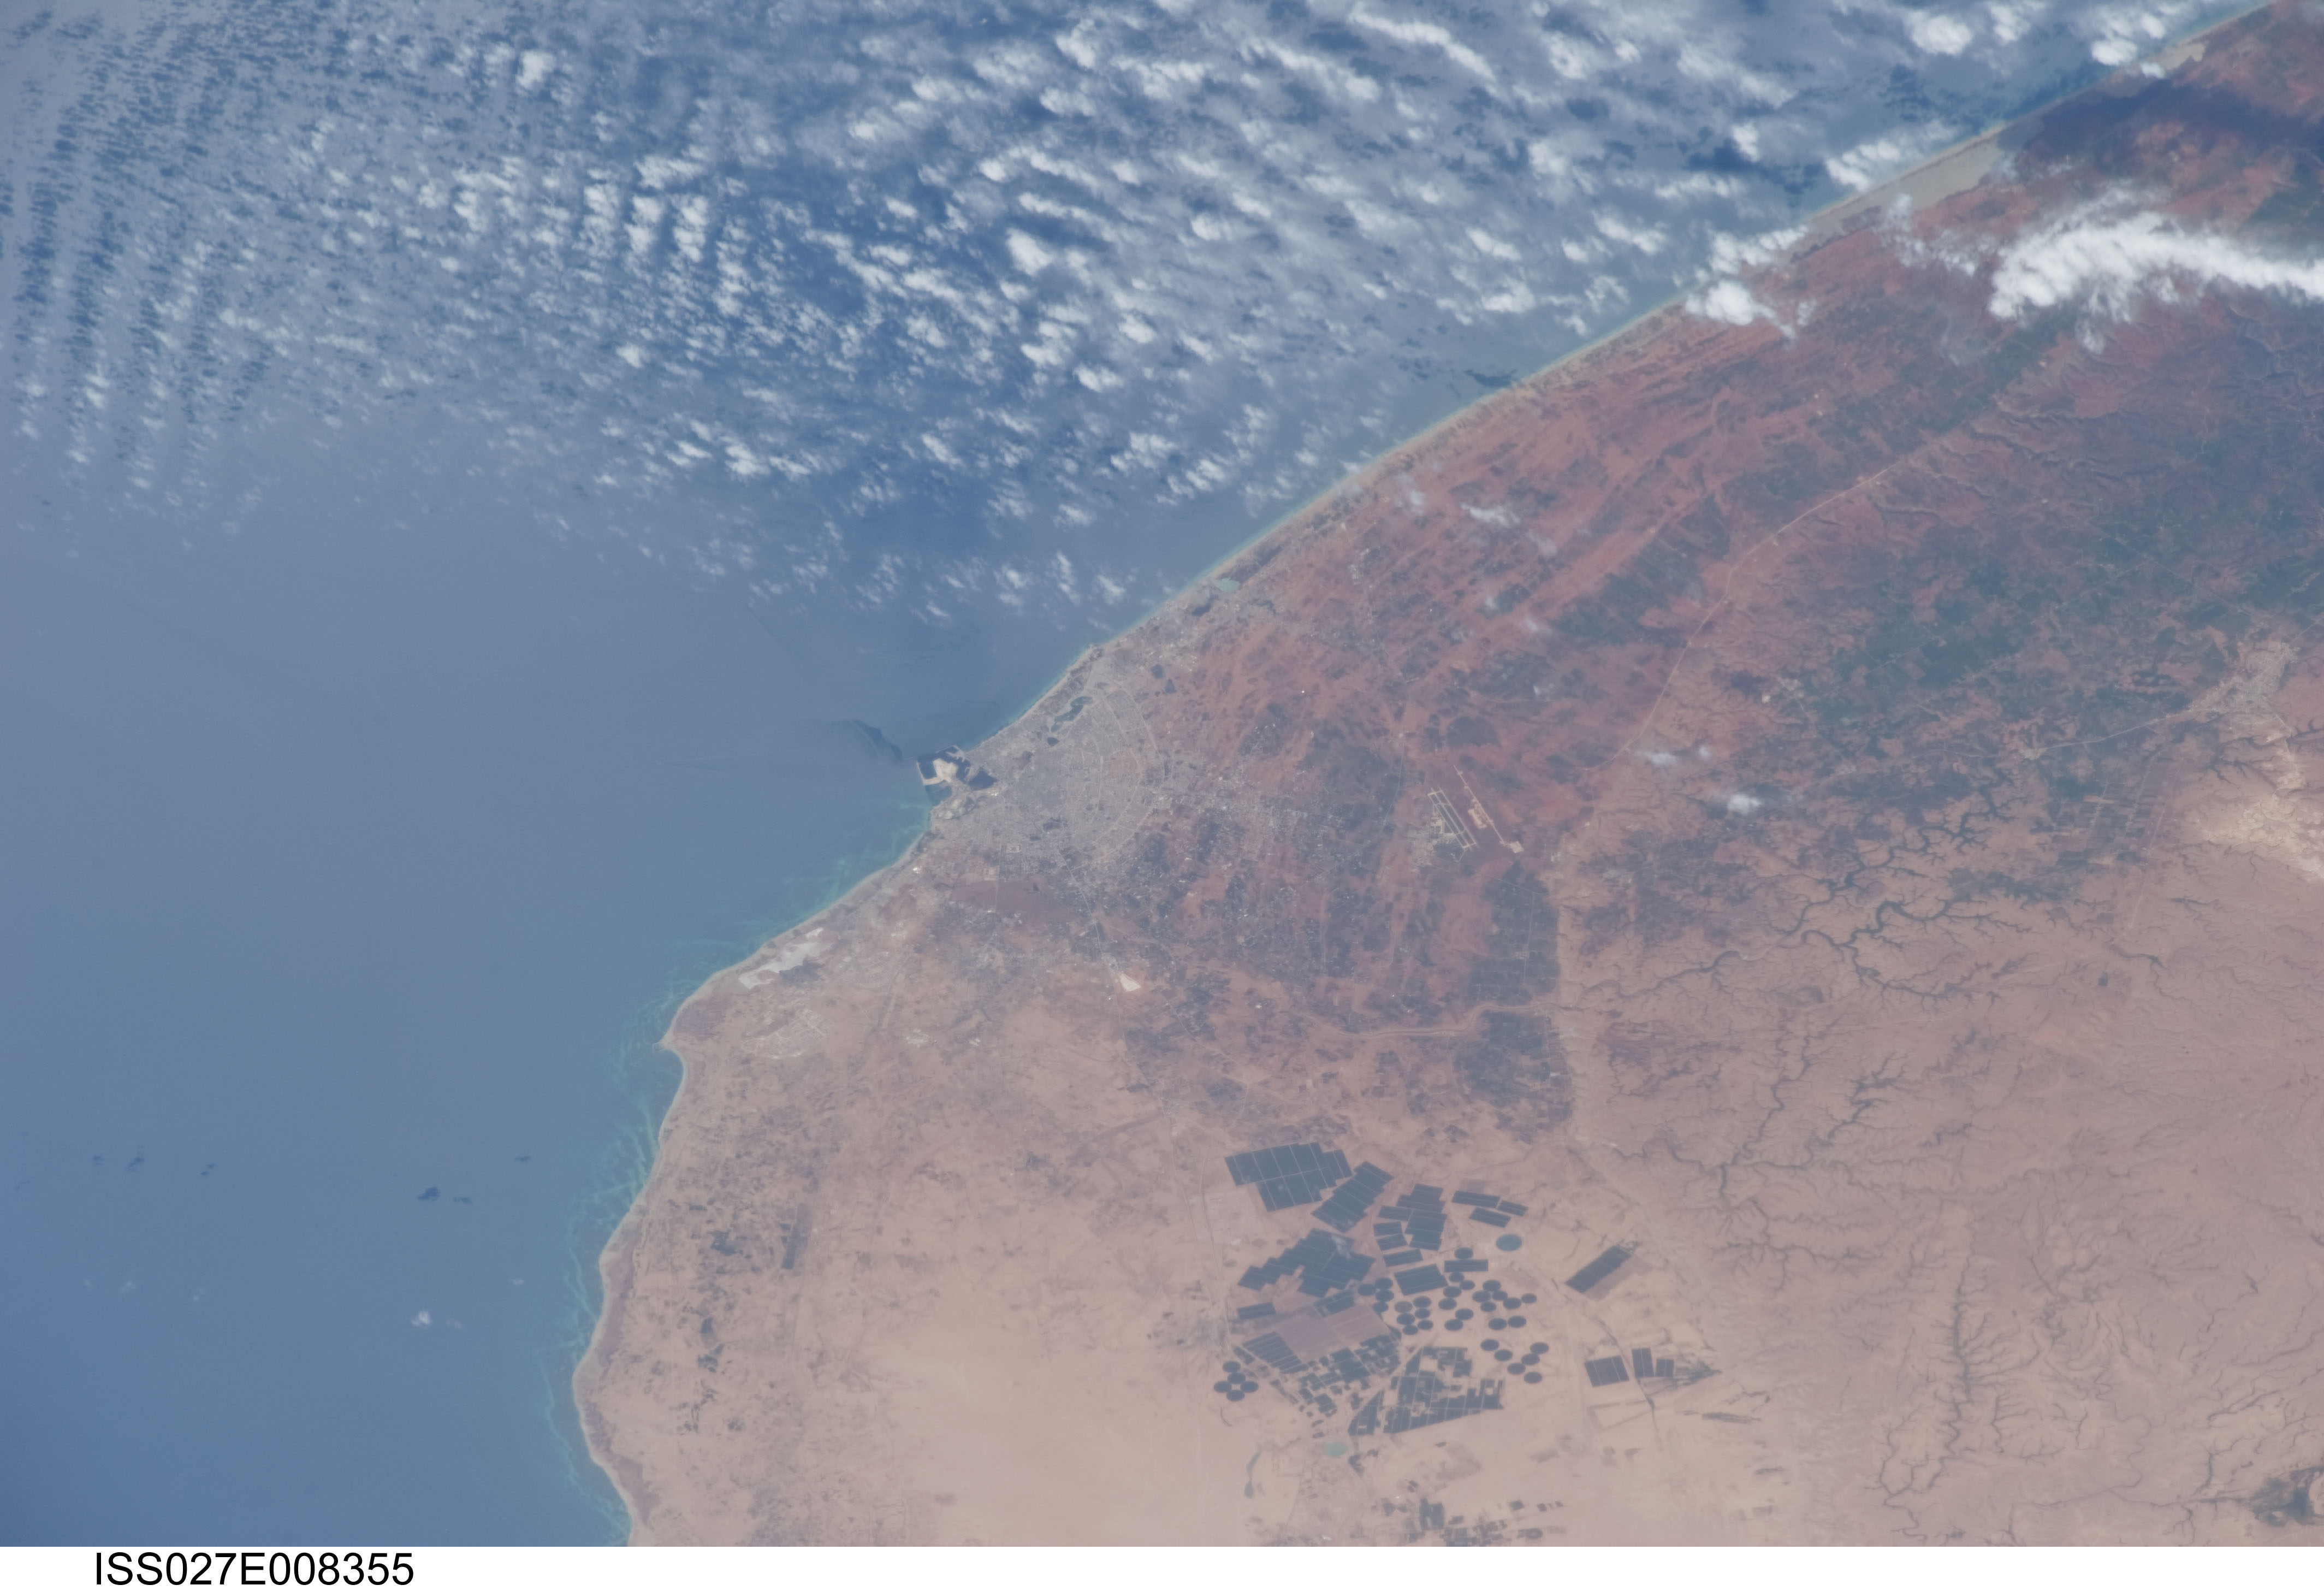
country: LIBYA
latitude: 32.1
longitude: 20.2
